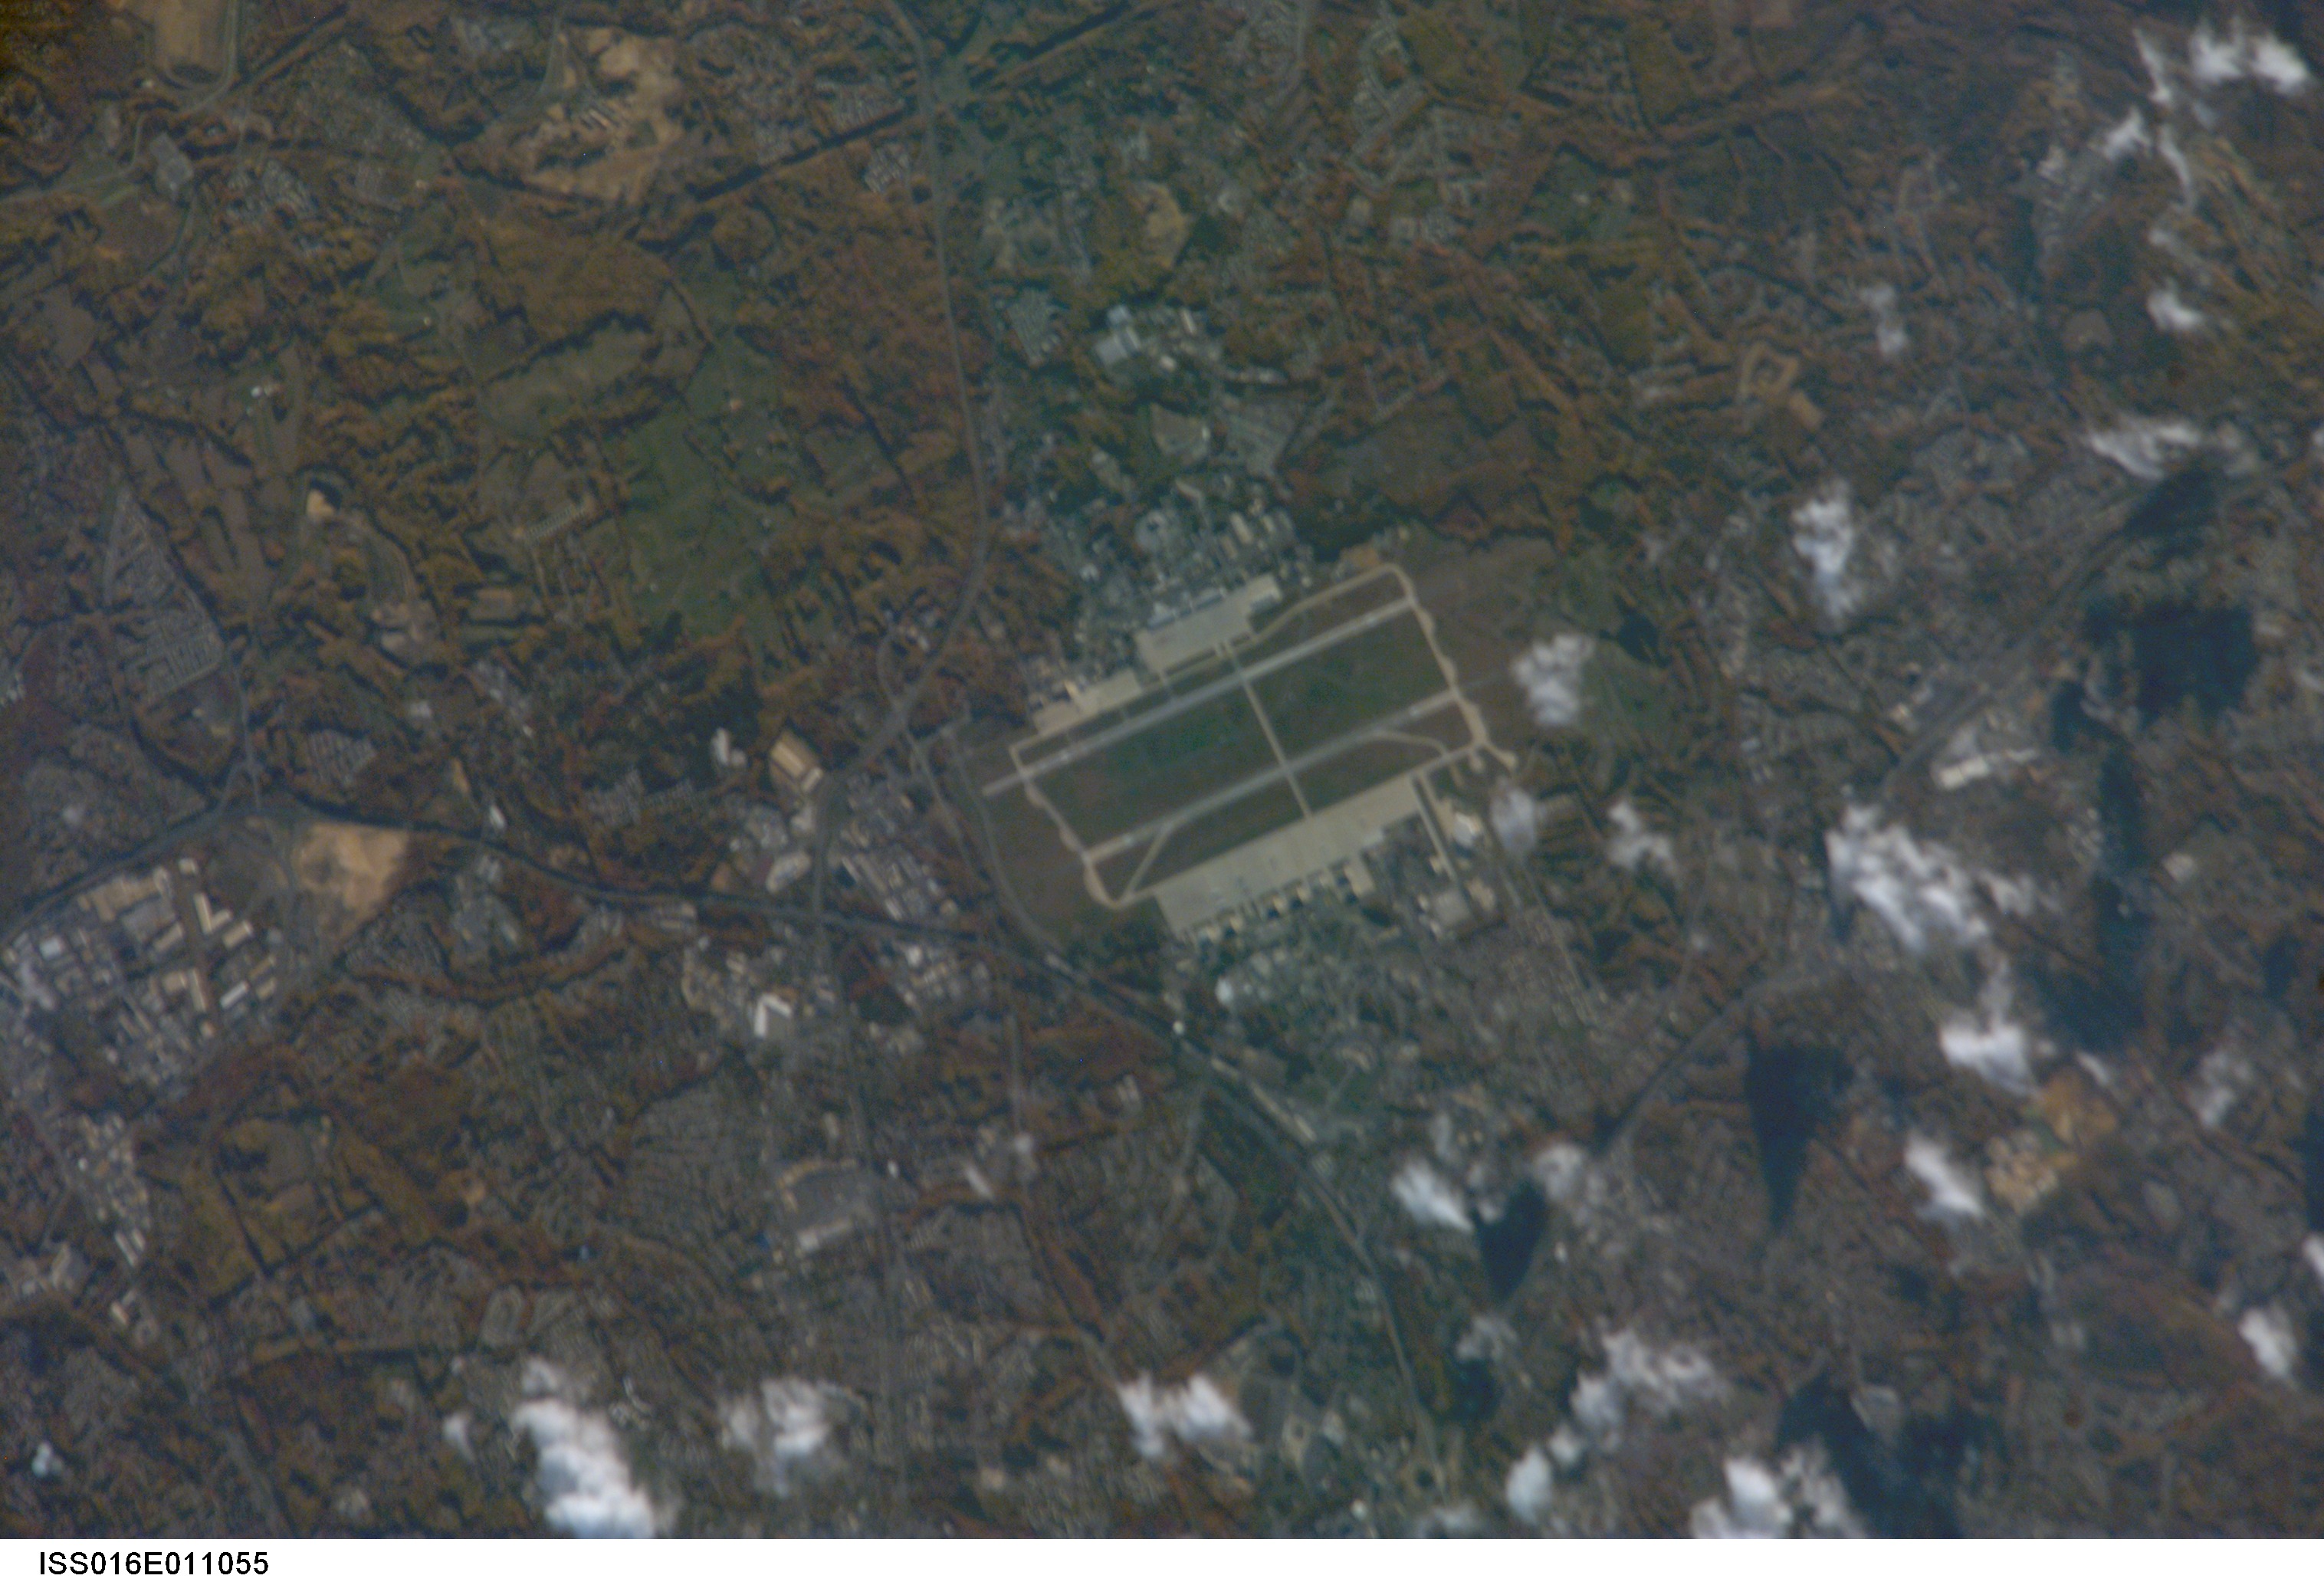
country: USA-MARYLAND
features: ANDREWS AFB, CAMP SPRINGS
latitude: 38.8
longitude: -76.9
